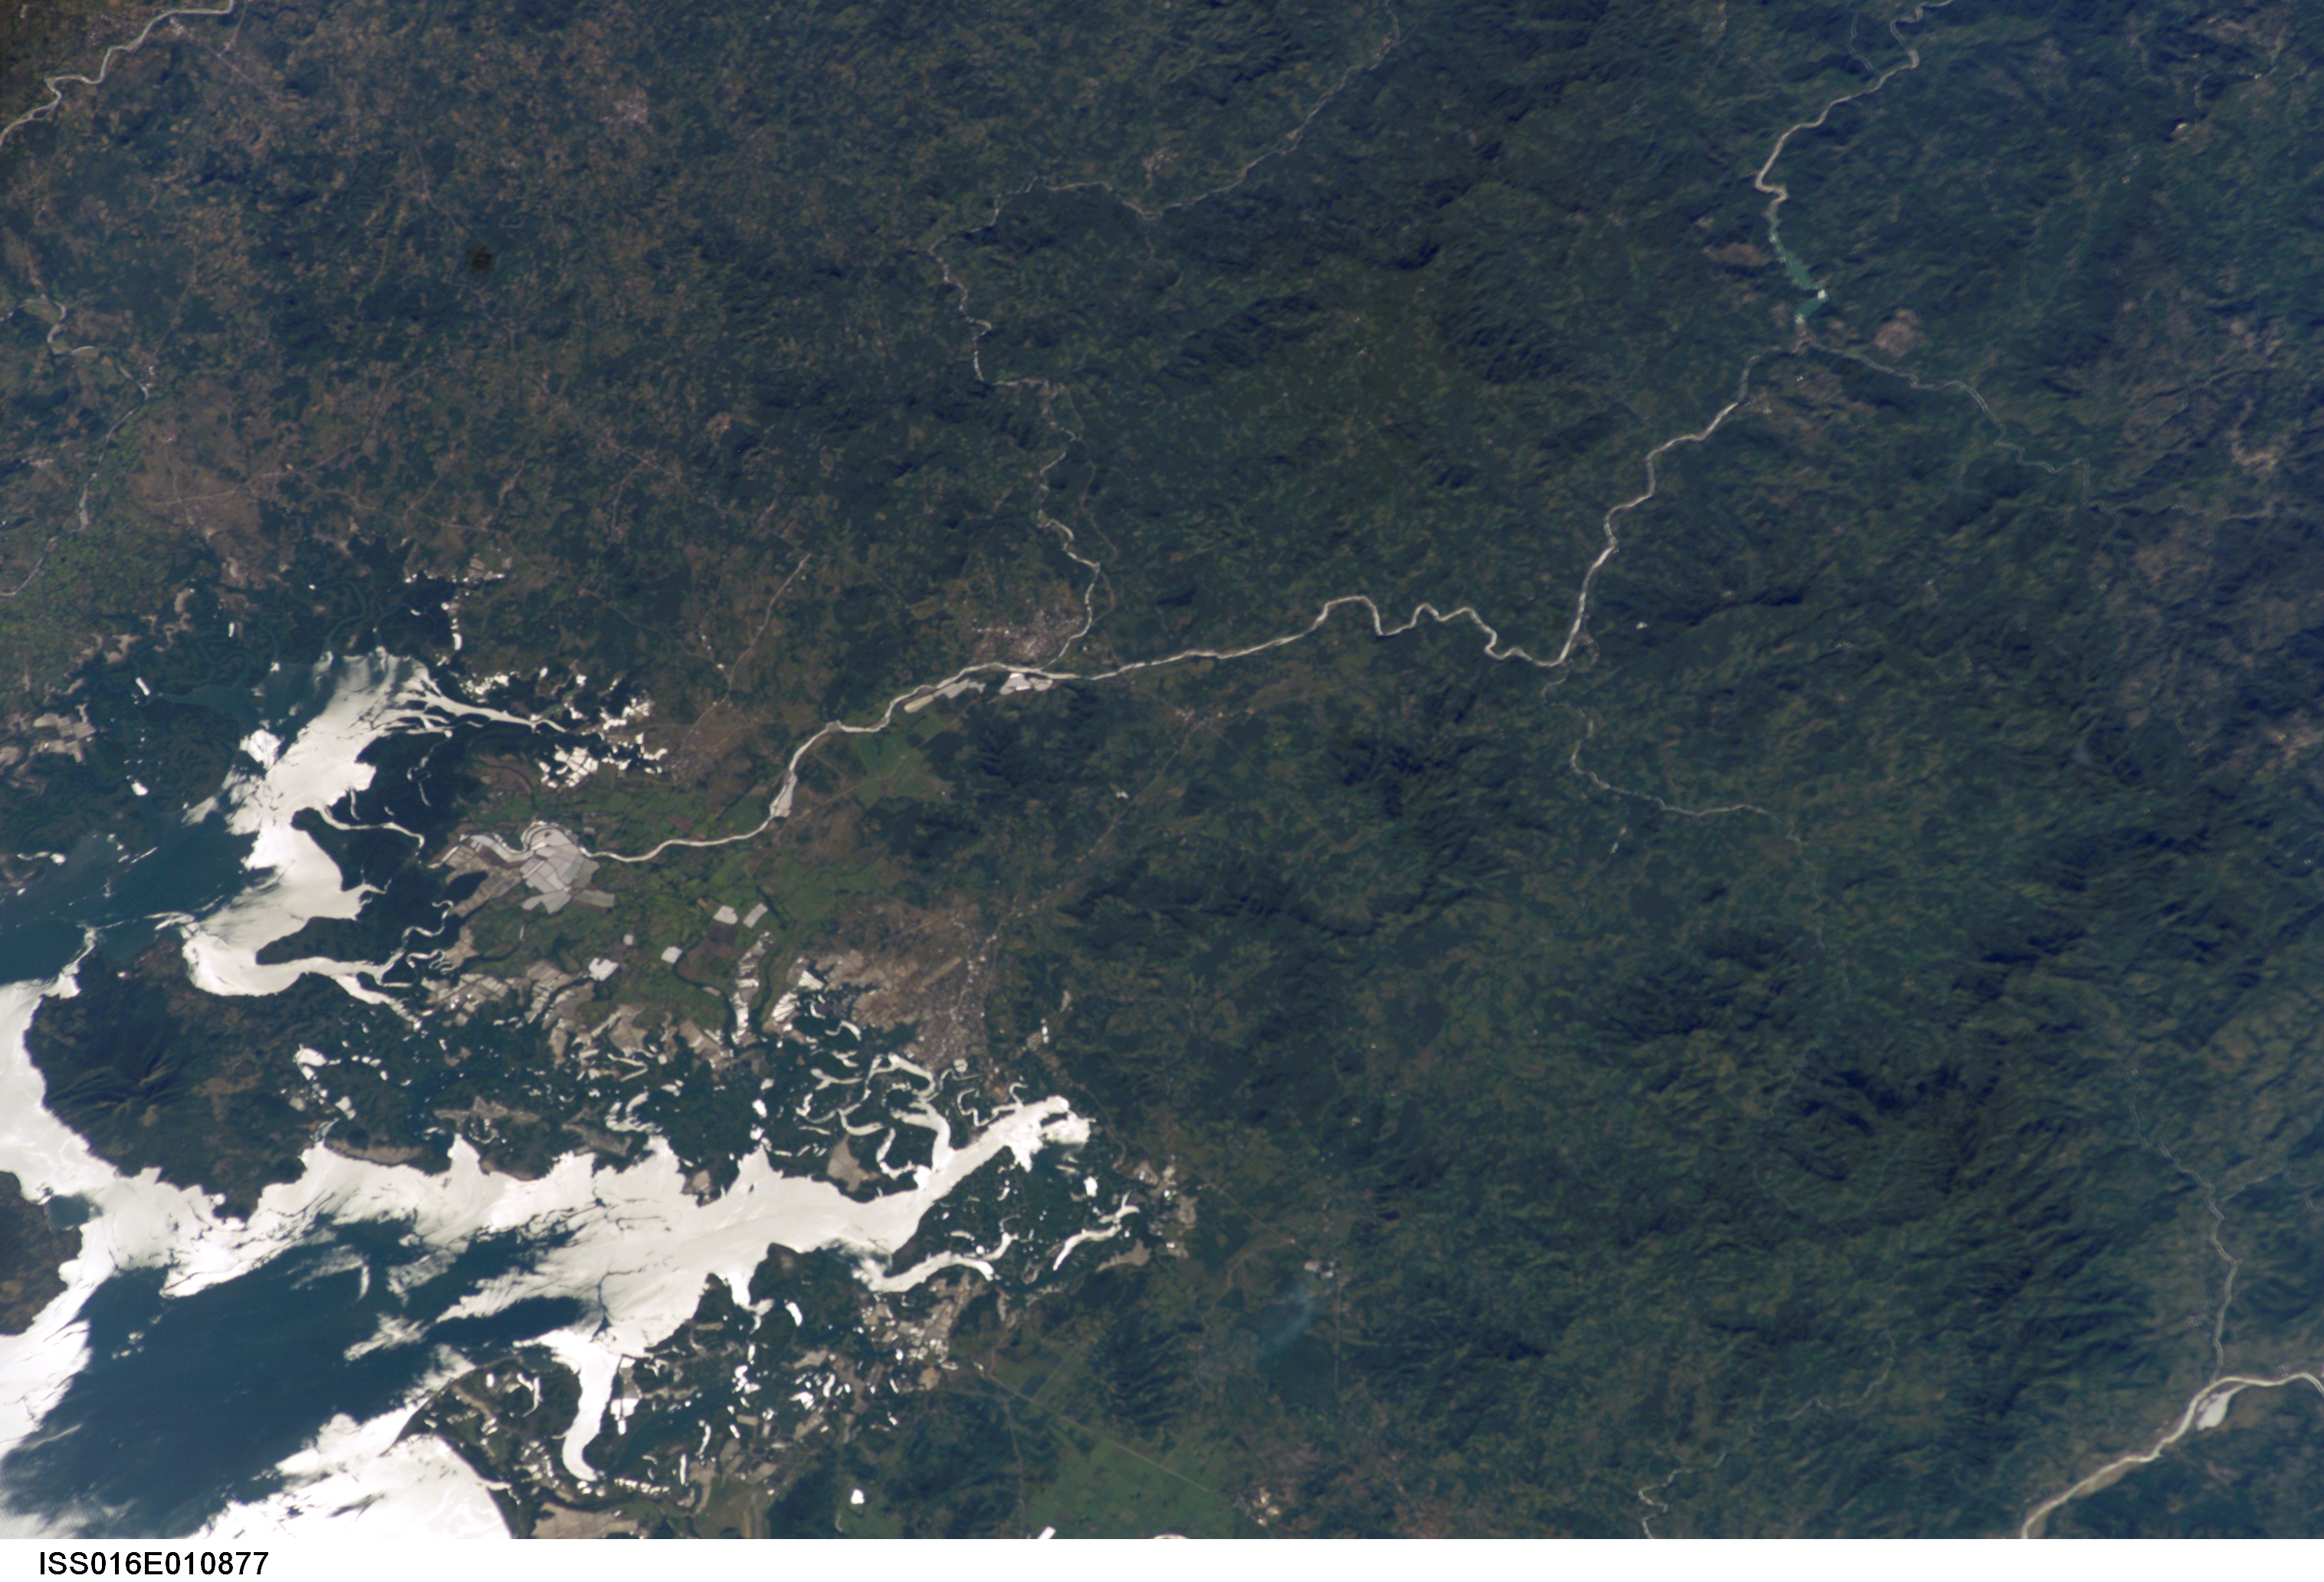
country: HONDURAS
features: N. G. OF FONSECA, NACAOME, FOR.
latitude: 13.5
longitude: -87.5
